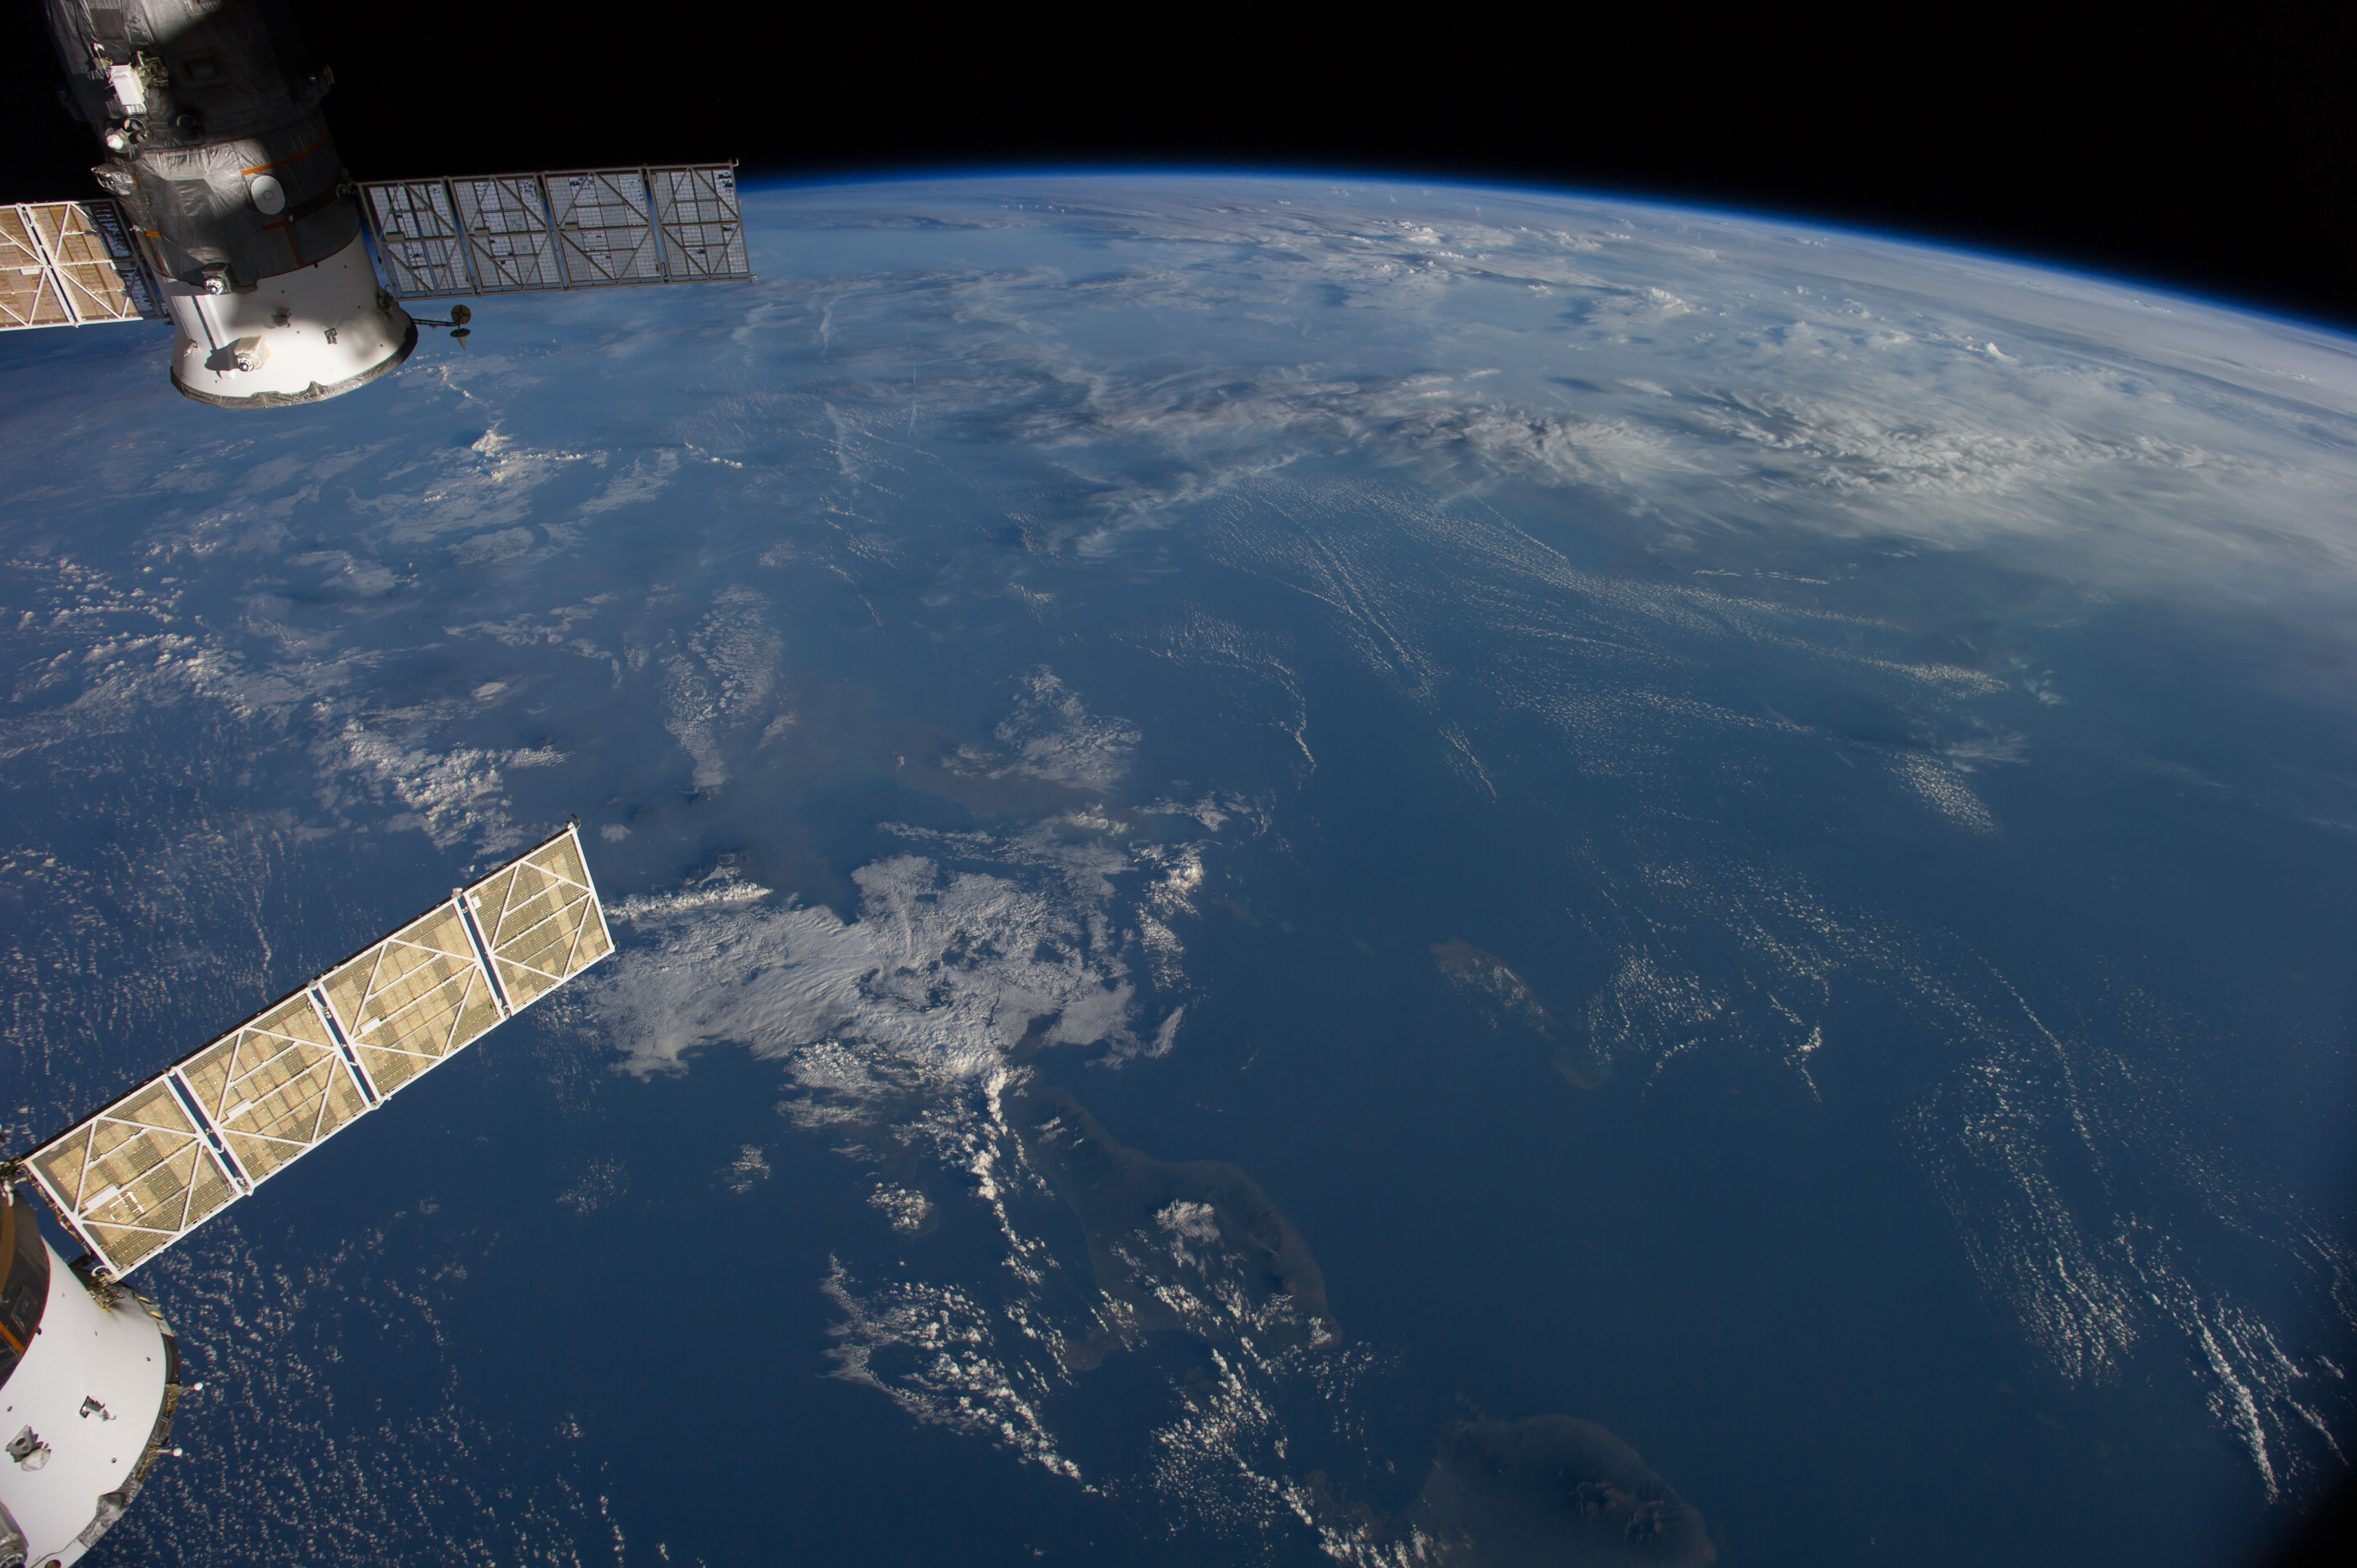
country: INDONESIA-J
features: BALI, BALI S., JAVA S., ATMOSPHERIC LIMB
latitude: -7.0
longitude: 114.5
